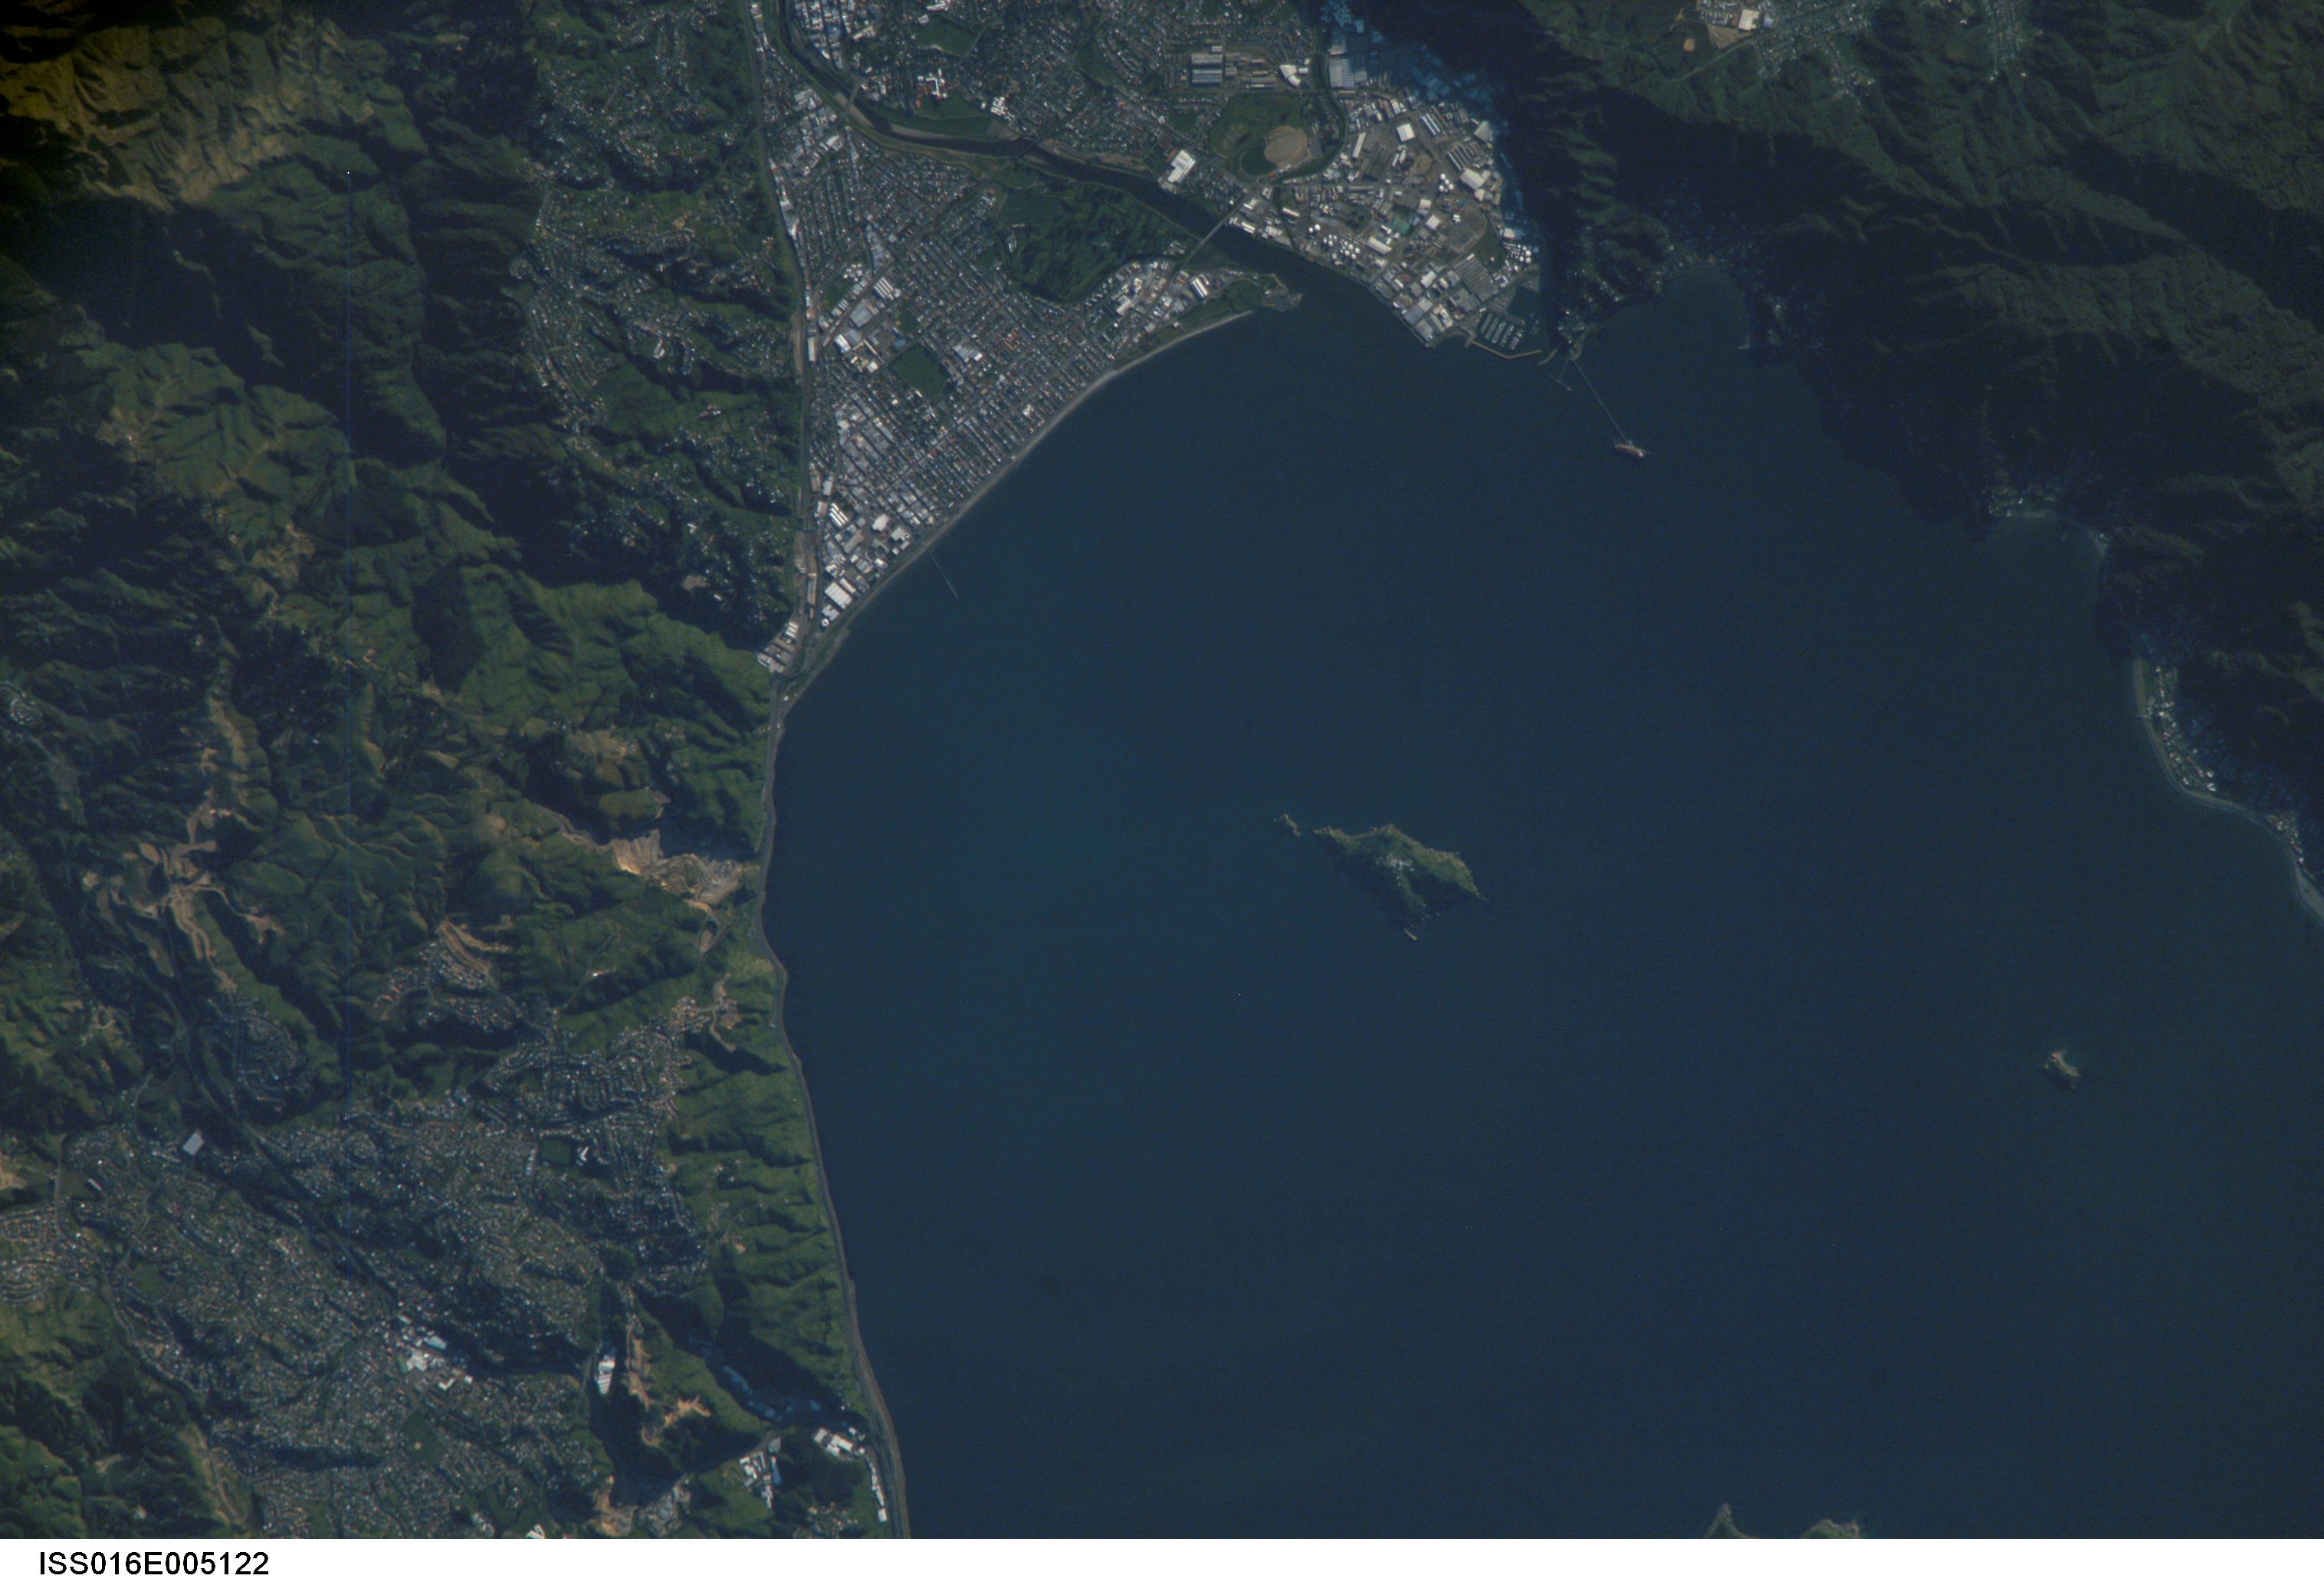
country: NEW ZEALAND-NI
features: WELLINGTON HARBOR, PETONE
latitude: -41.2
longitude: 174.9
